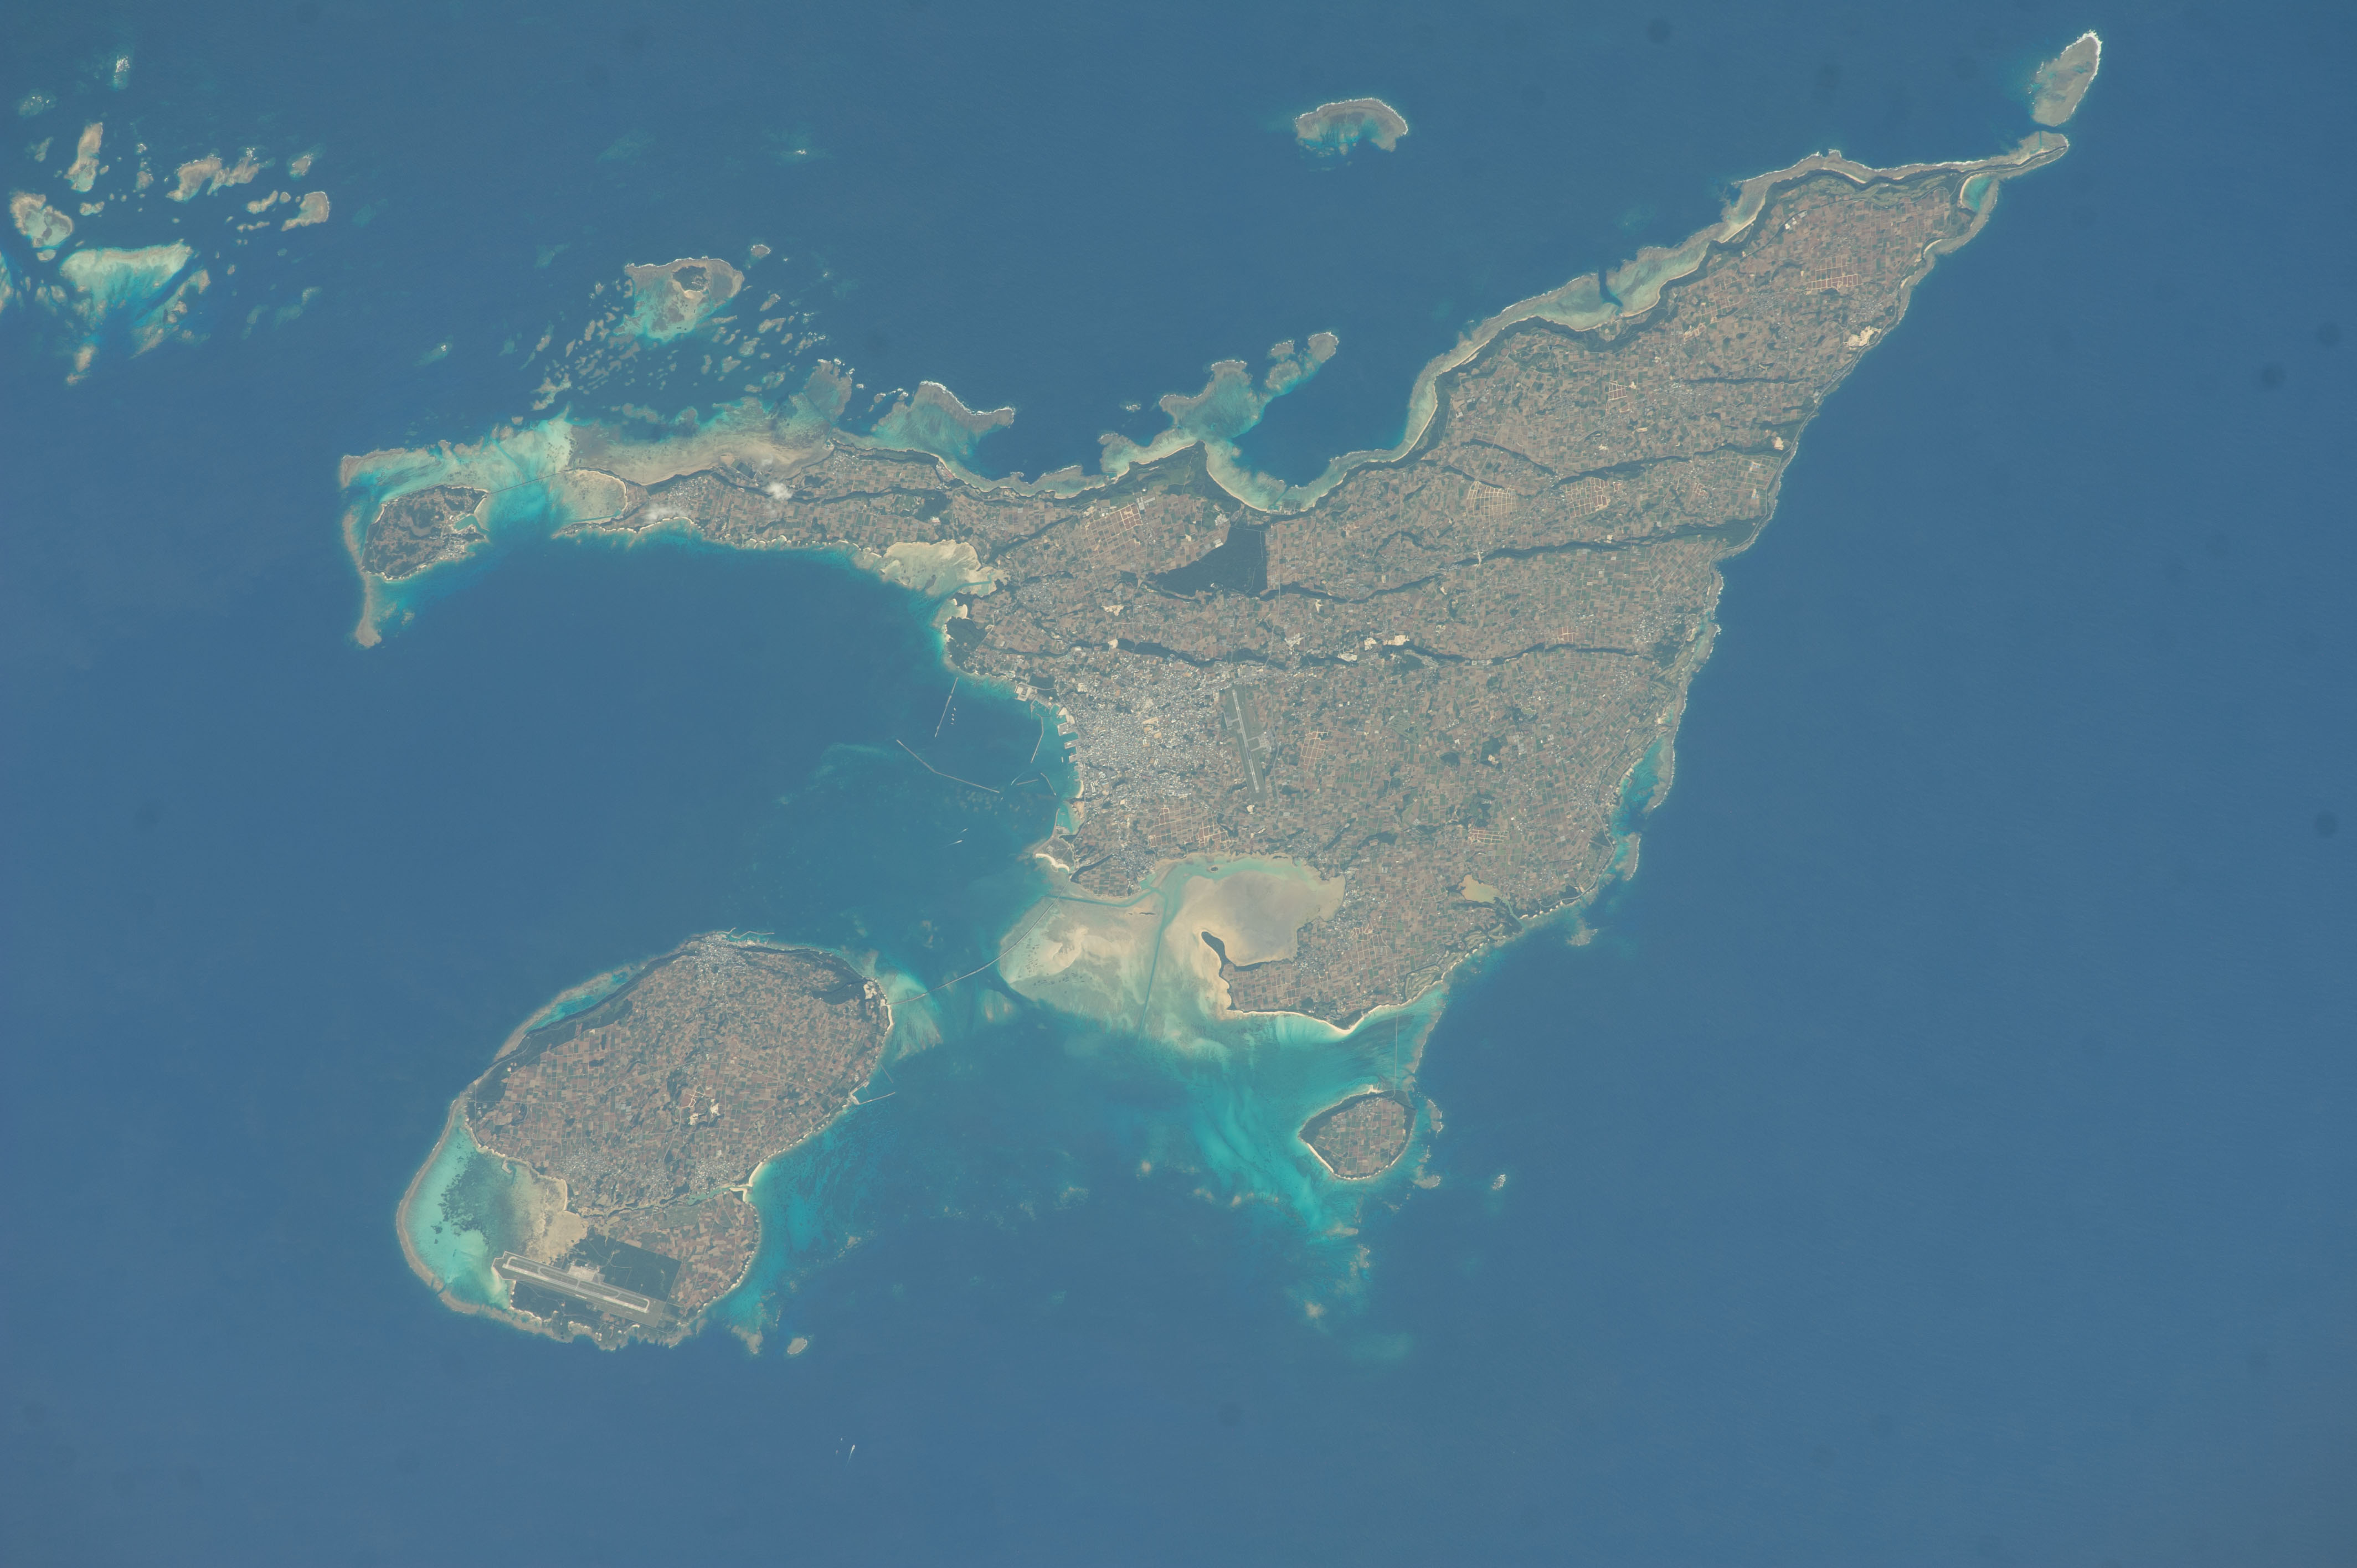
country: JAPAN
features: EAST CHINA SEA, IRABU ISLAND, SHIMOJI-SHIMA, MIYAKOJIMA, MIYAKOJIMA BOTANICAL GARDEN
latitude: 24.8
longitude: 125.3
